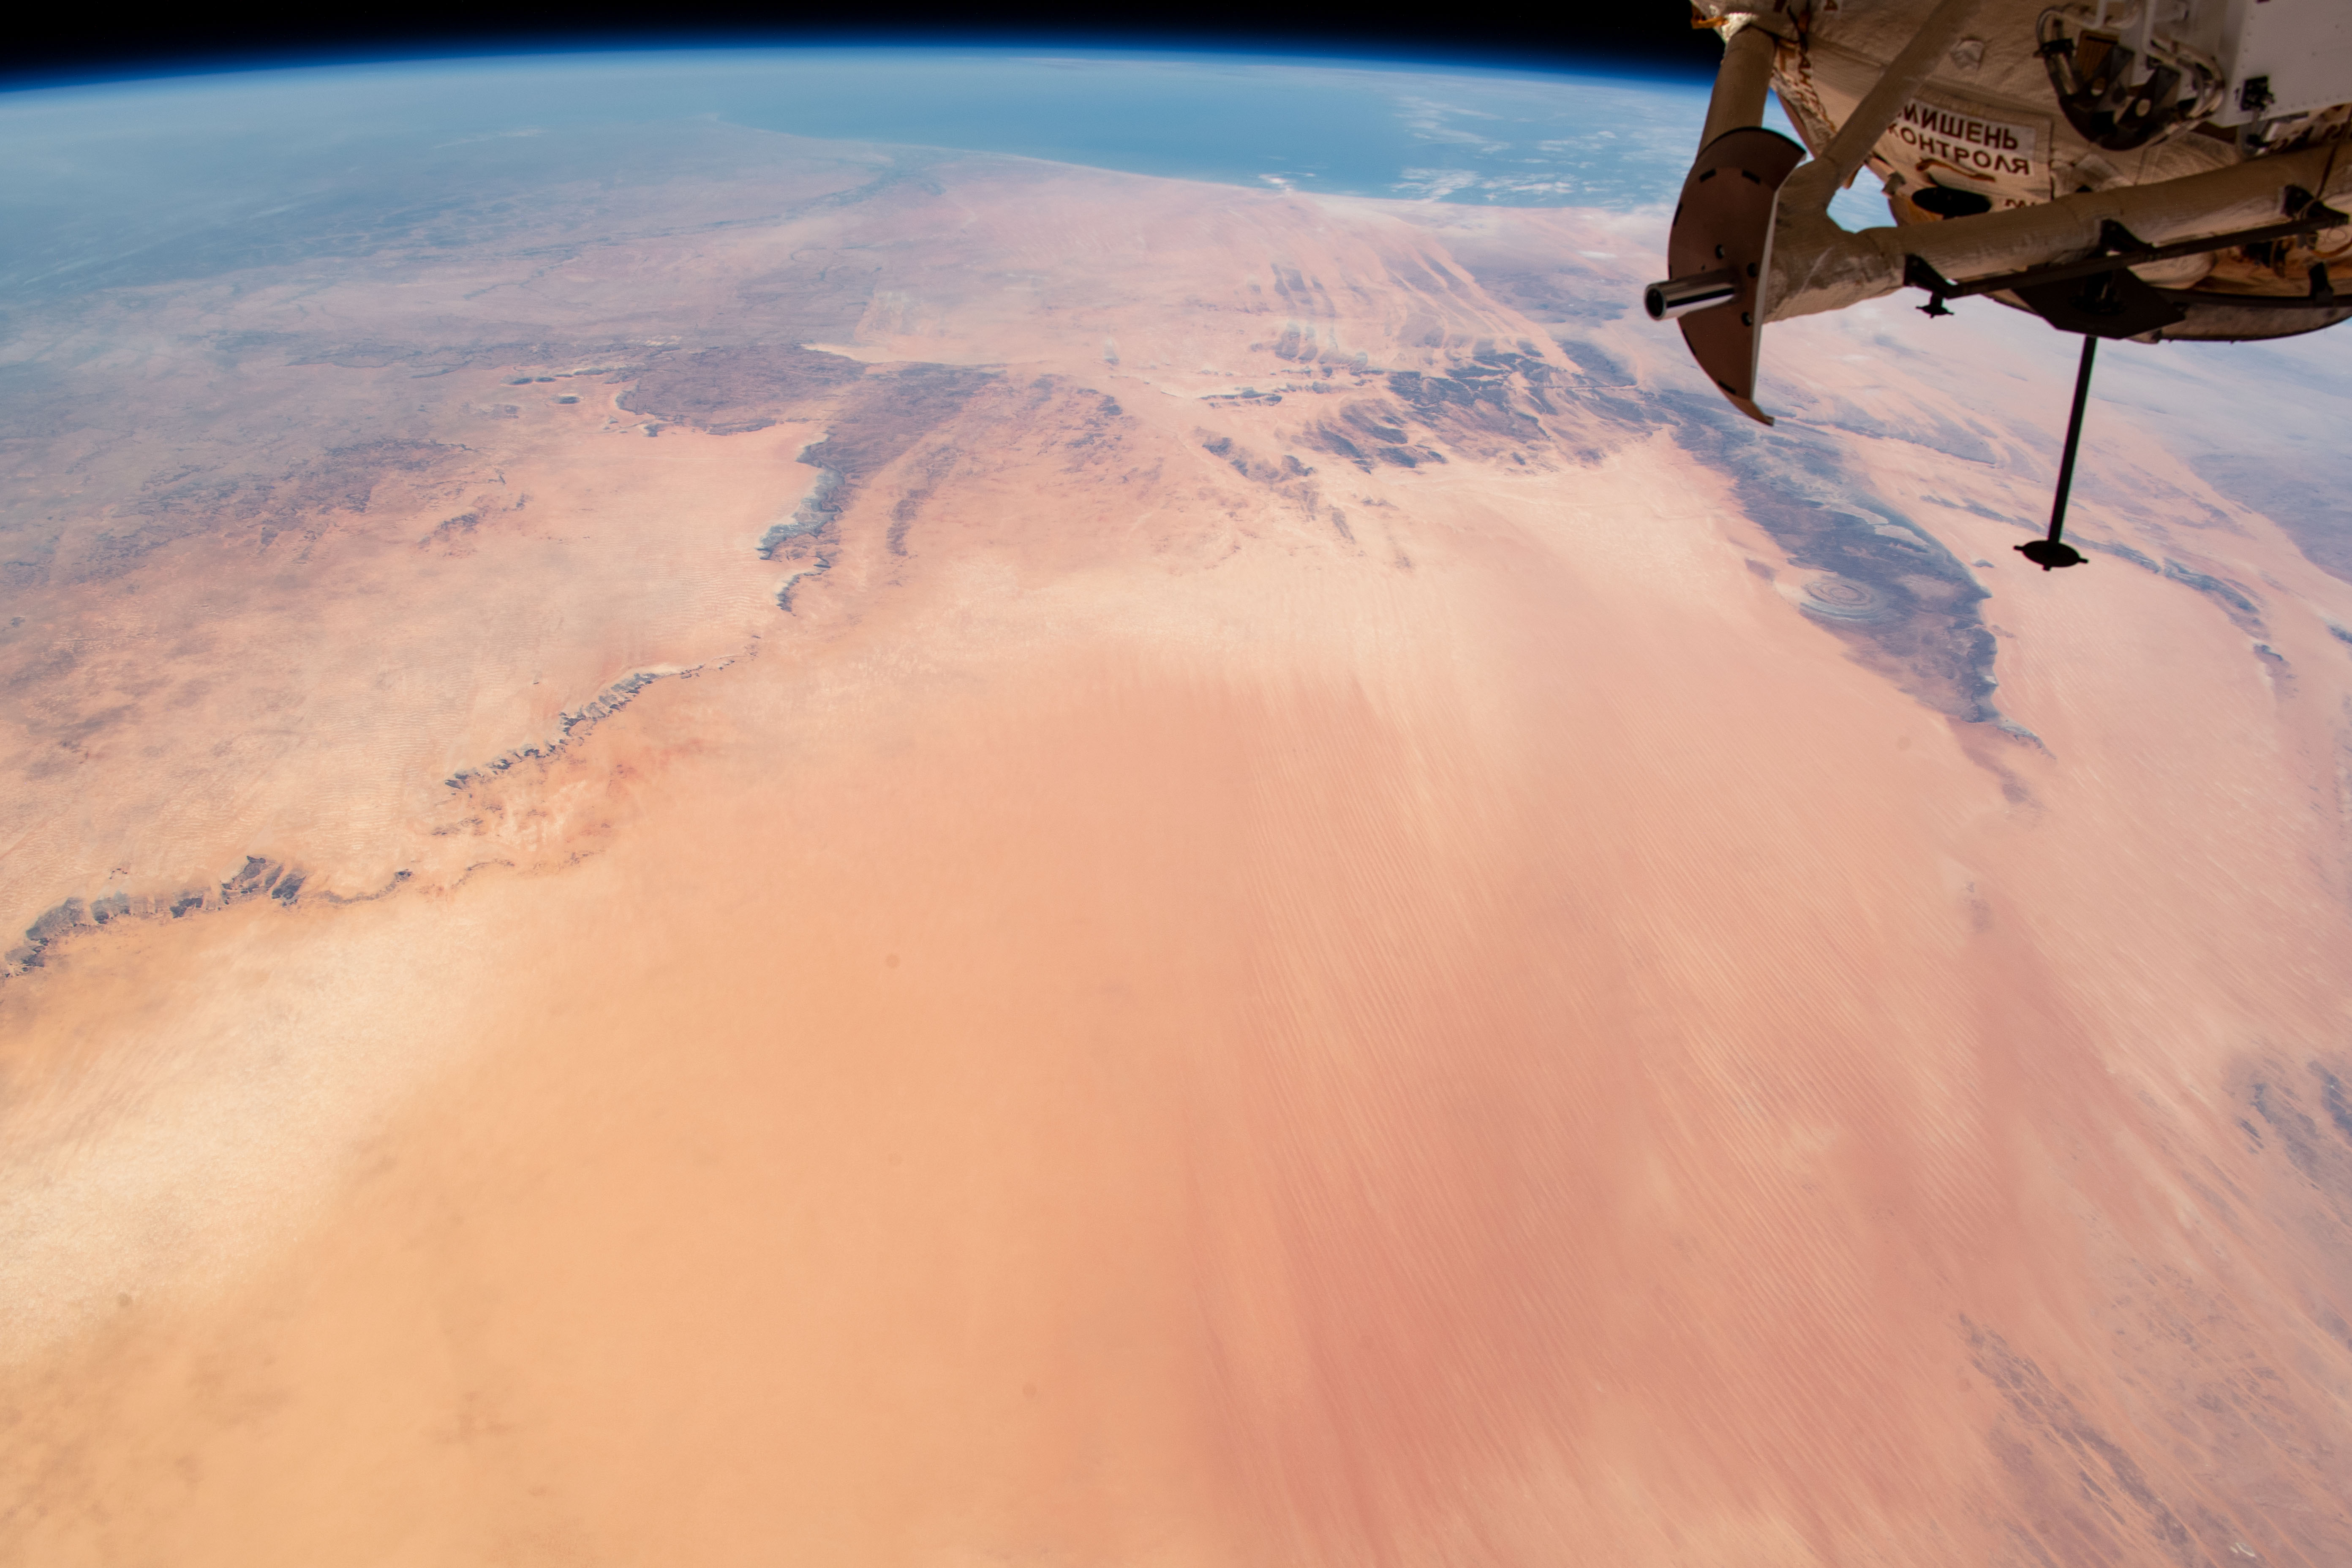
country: MAURITANIA
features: AKCHAR DESERT, RICHAT STRUCTURE
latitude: 19.5
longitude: -10.5
